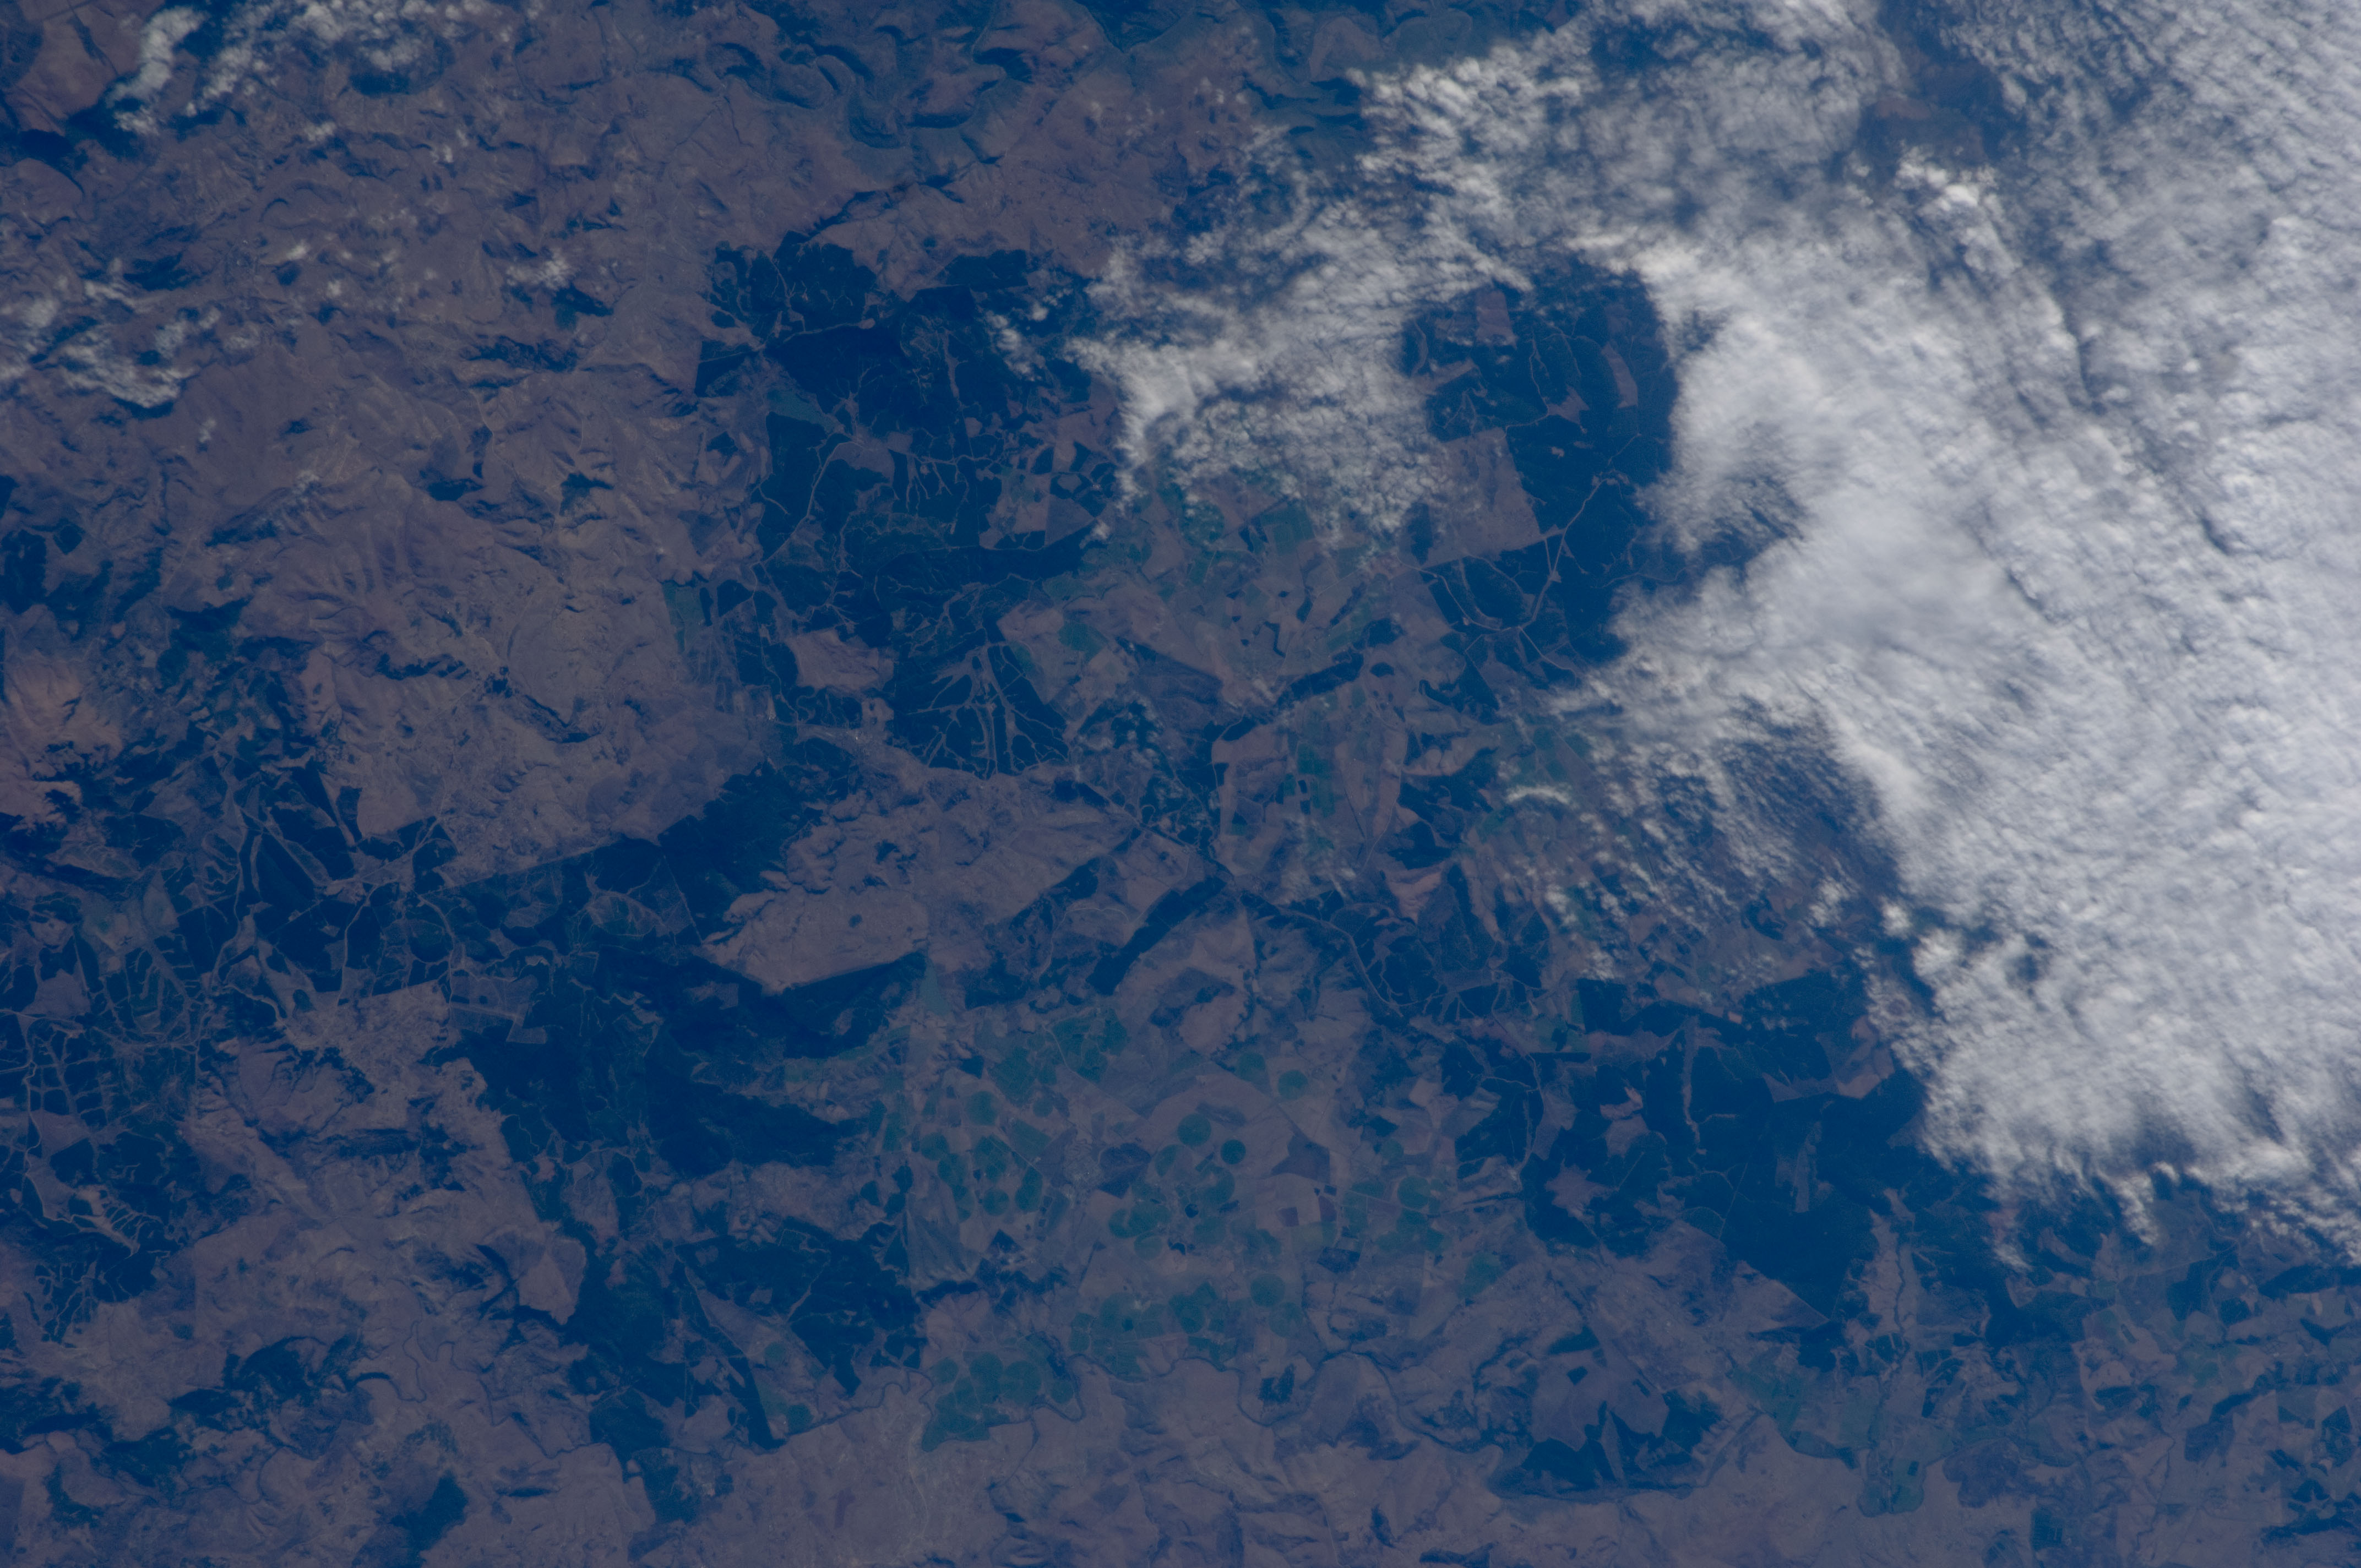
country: REPUBLIC SOUTH AFRICA
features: MZIMKULU R. VALLEY, AGR., TIMBER
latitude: -30.0
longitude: 29.9
